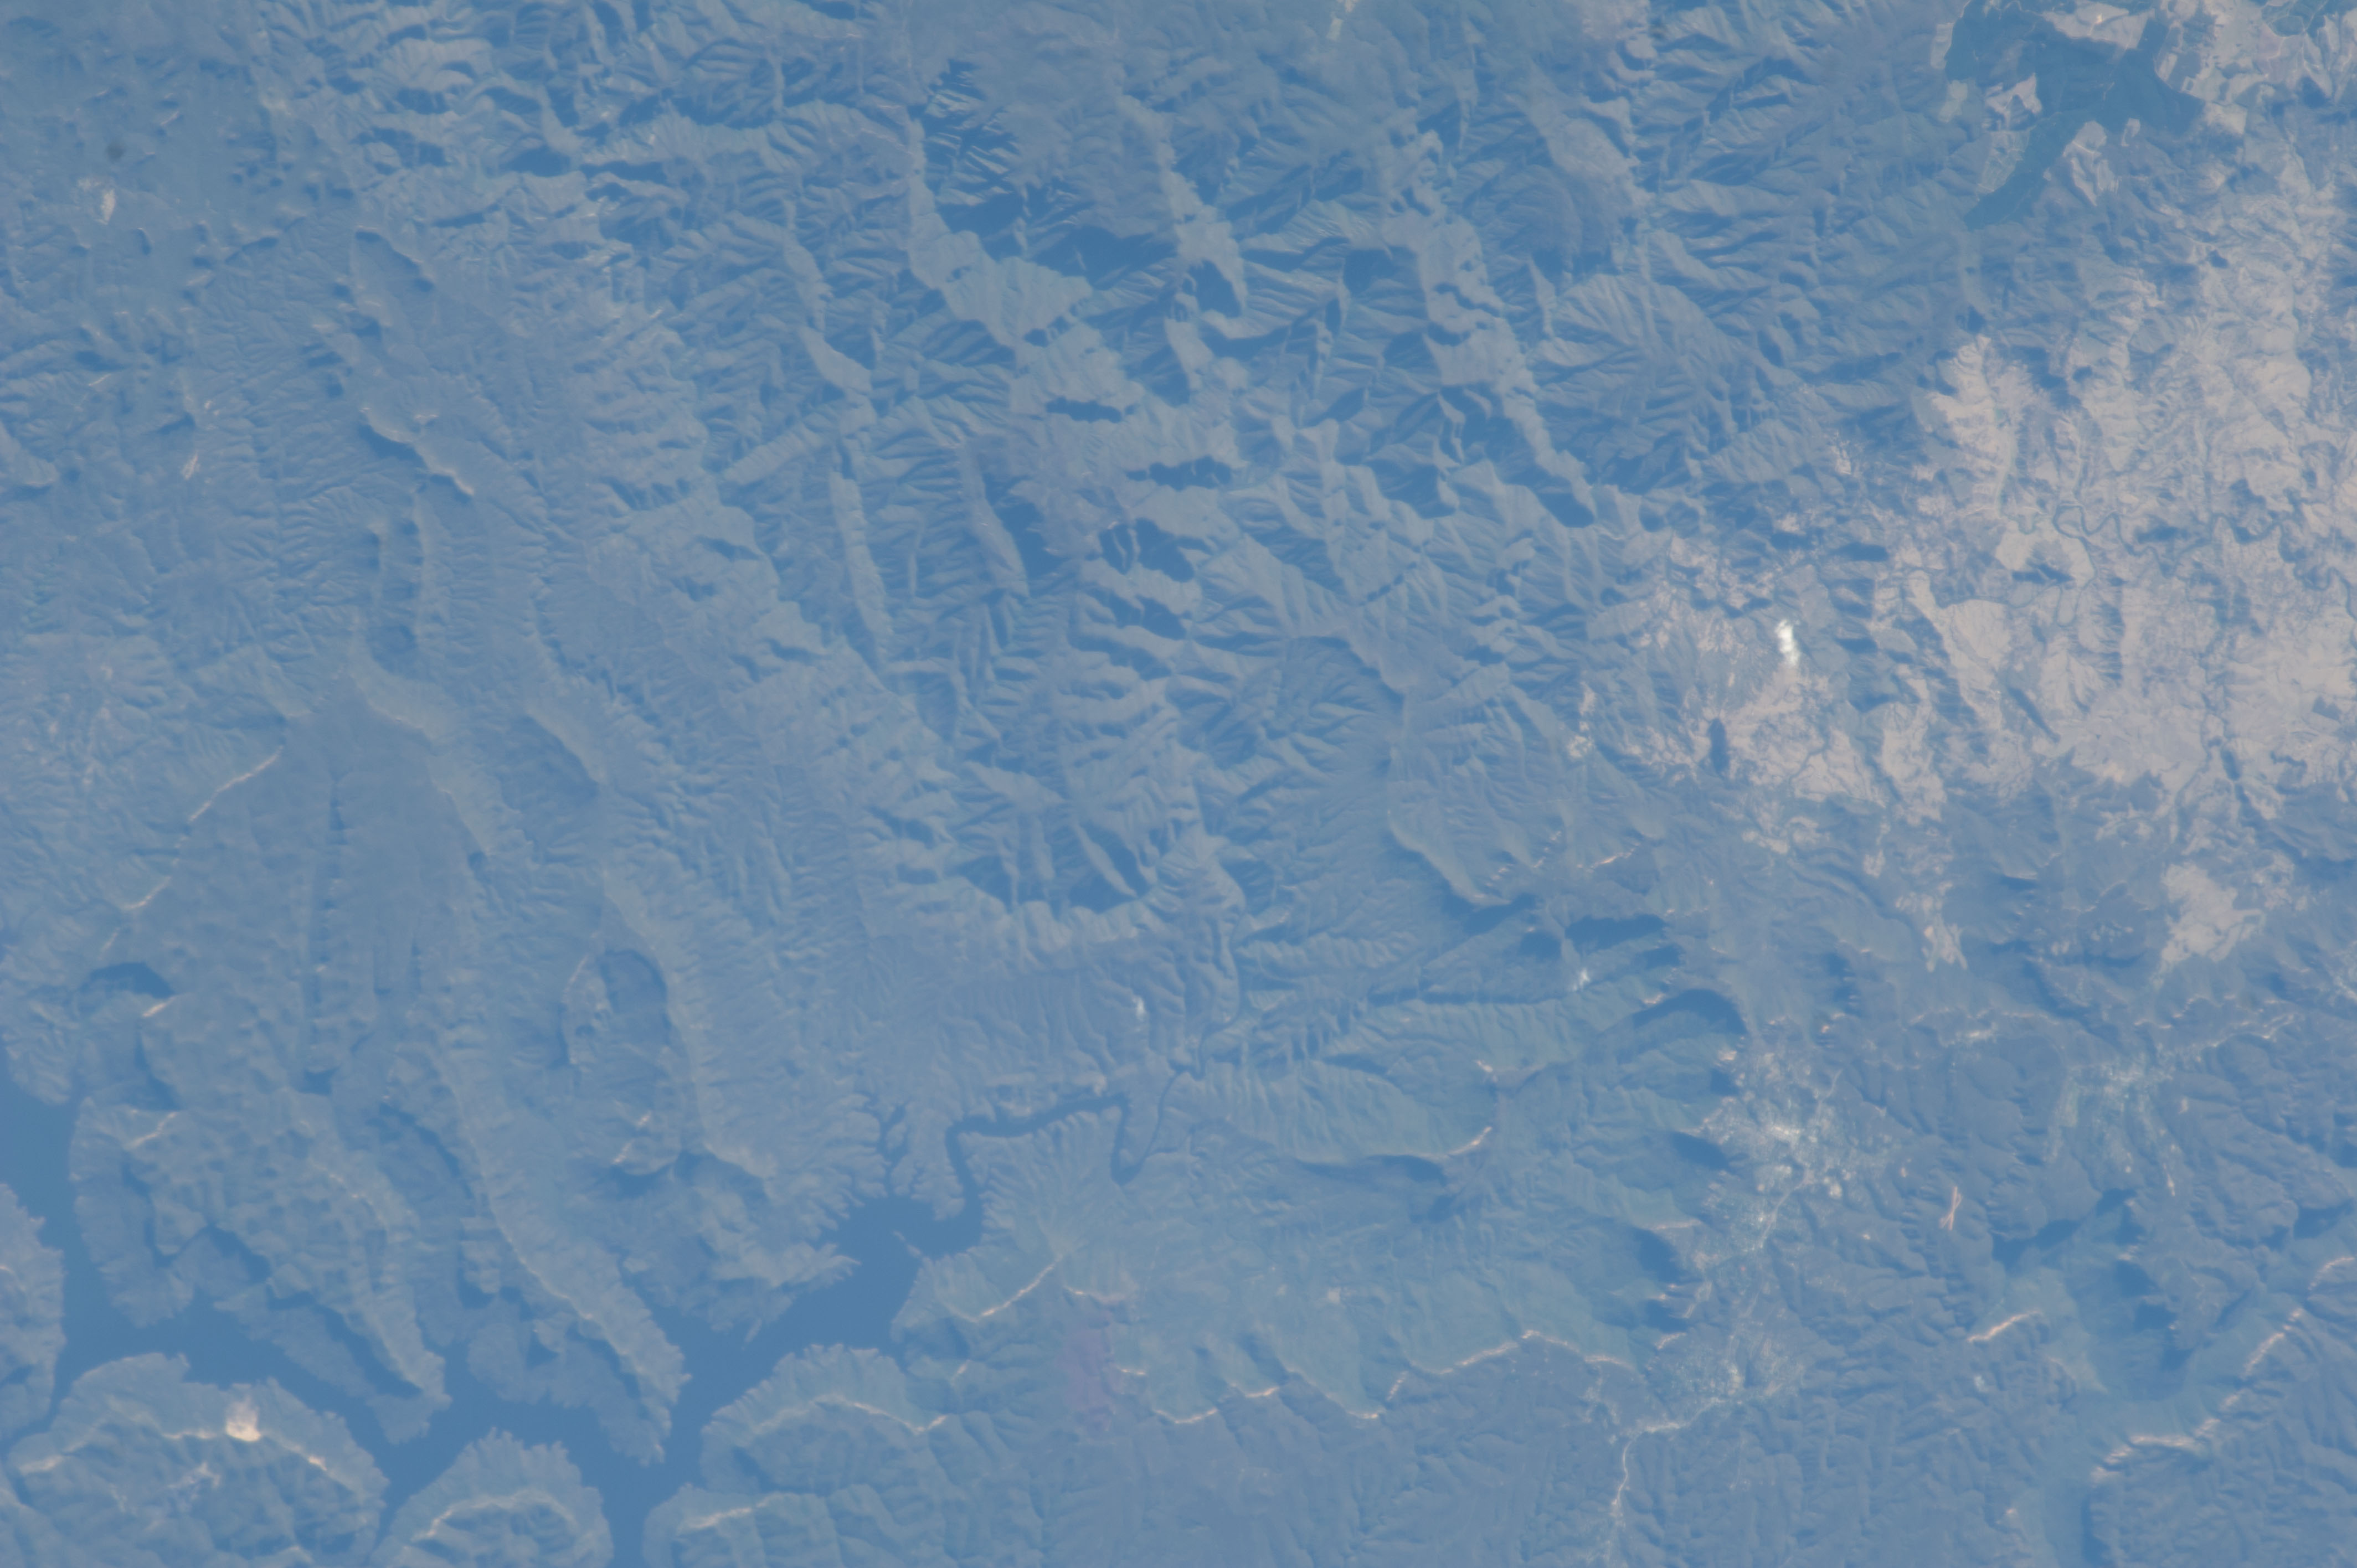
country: AUSTRALIA-NSW
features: GREAT DIVIDING RANGE, BURRAGORANG L., AGR.
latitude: -33.8
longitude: 150.4
